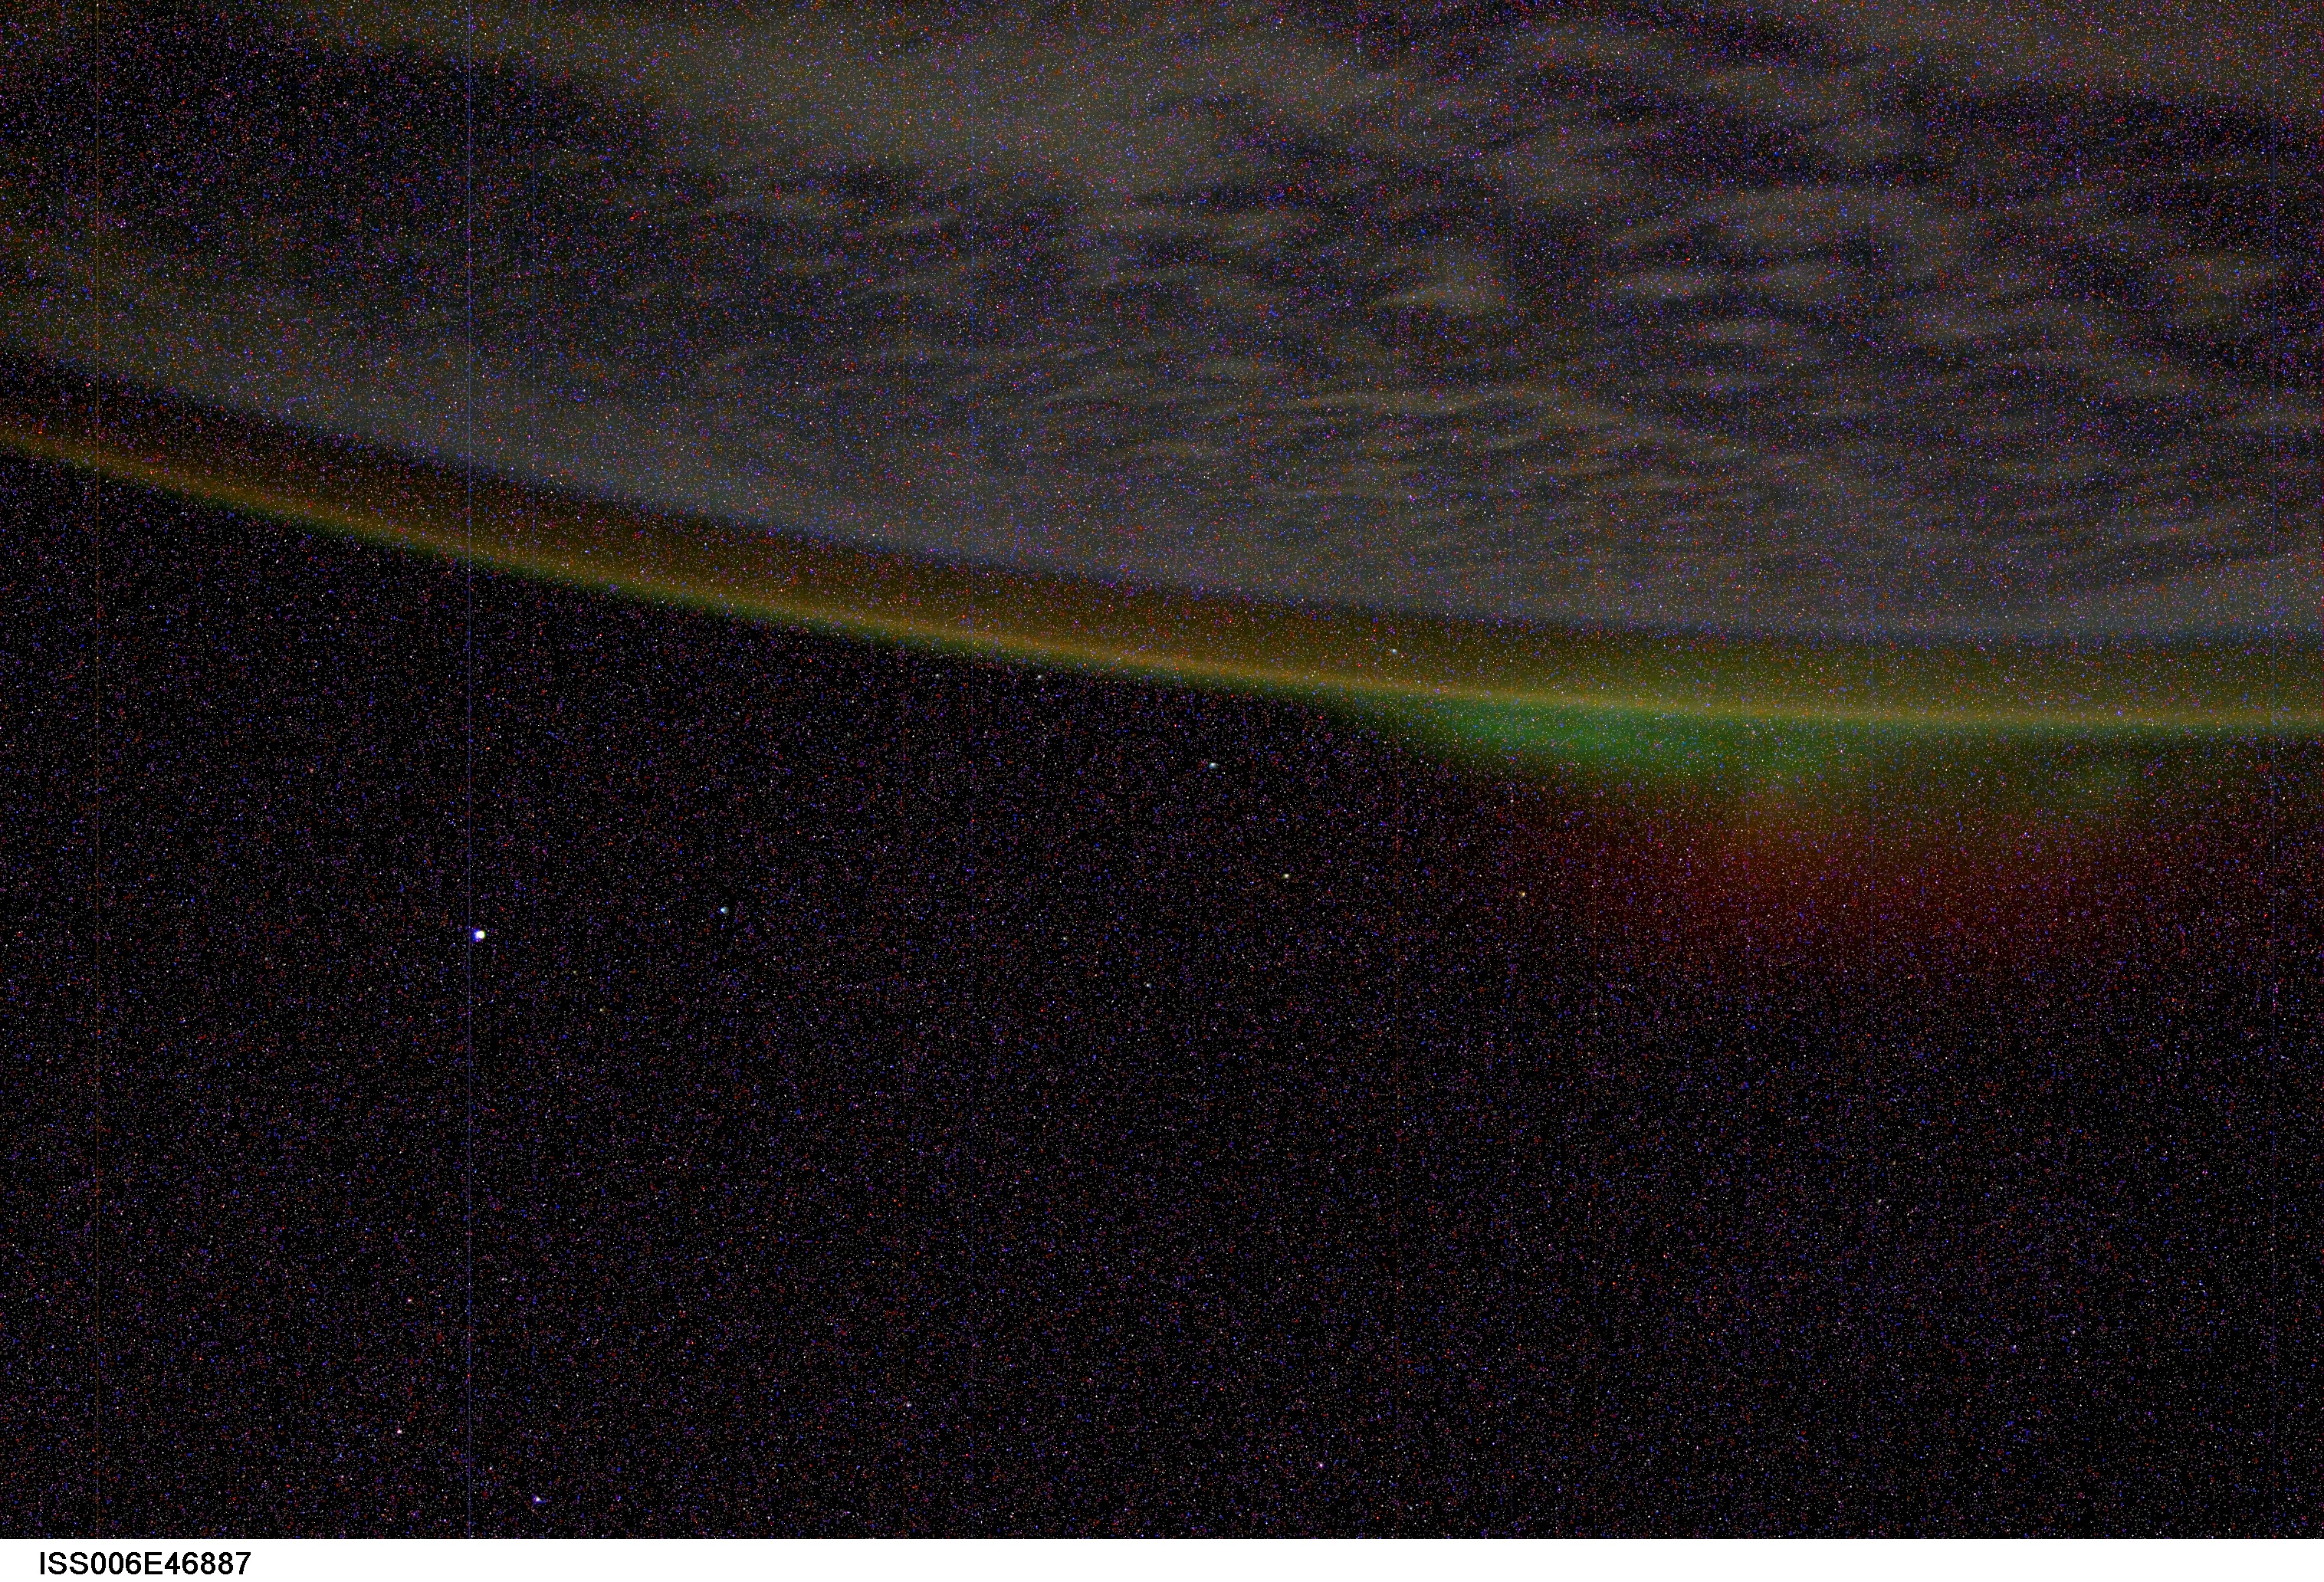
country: AURORA
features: AURORA AUSTRALIS, AIRGLOW
